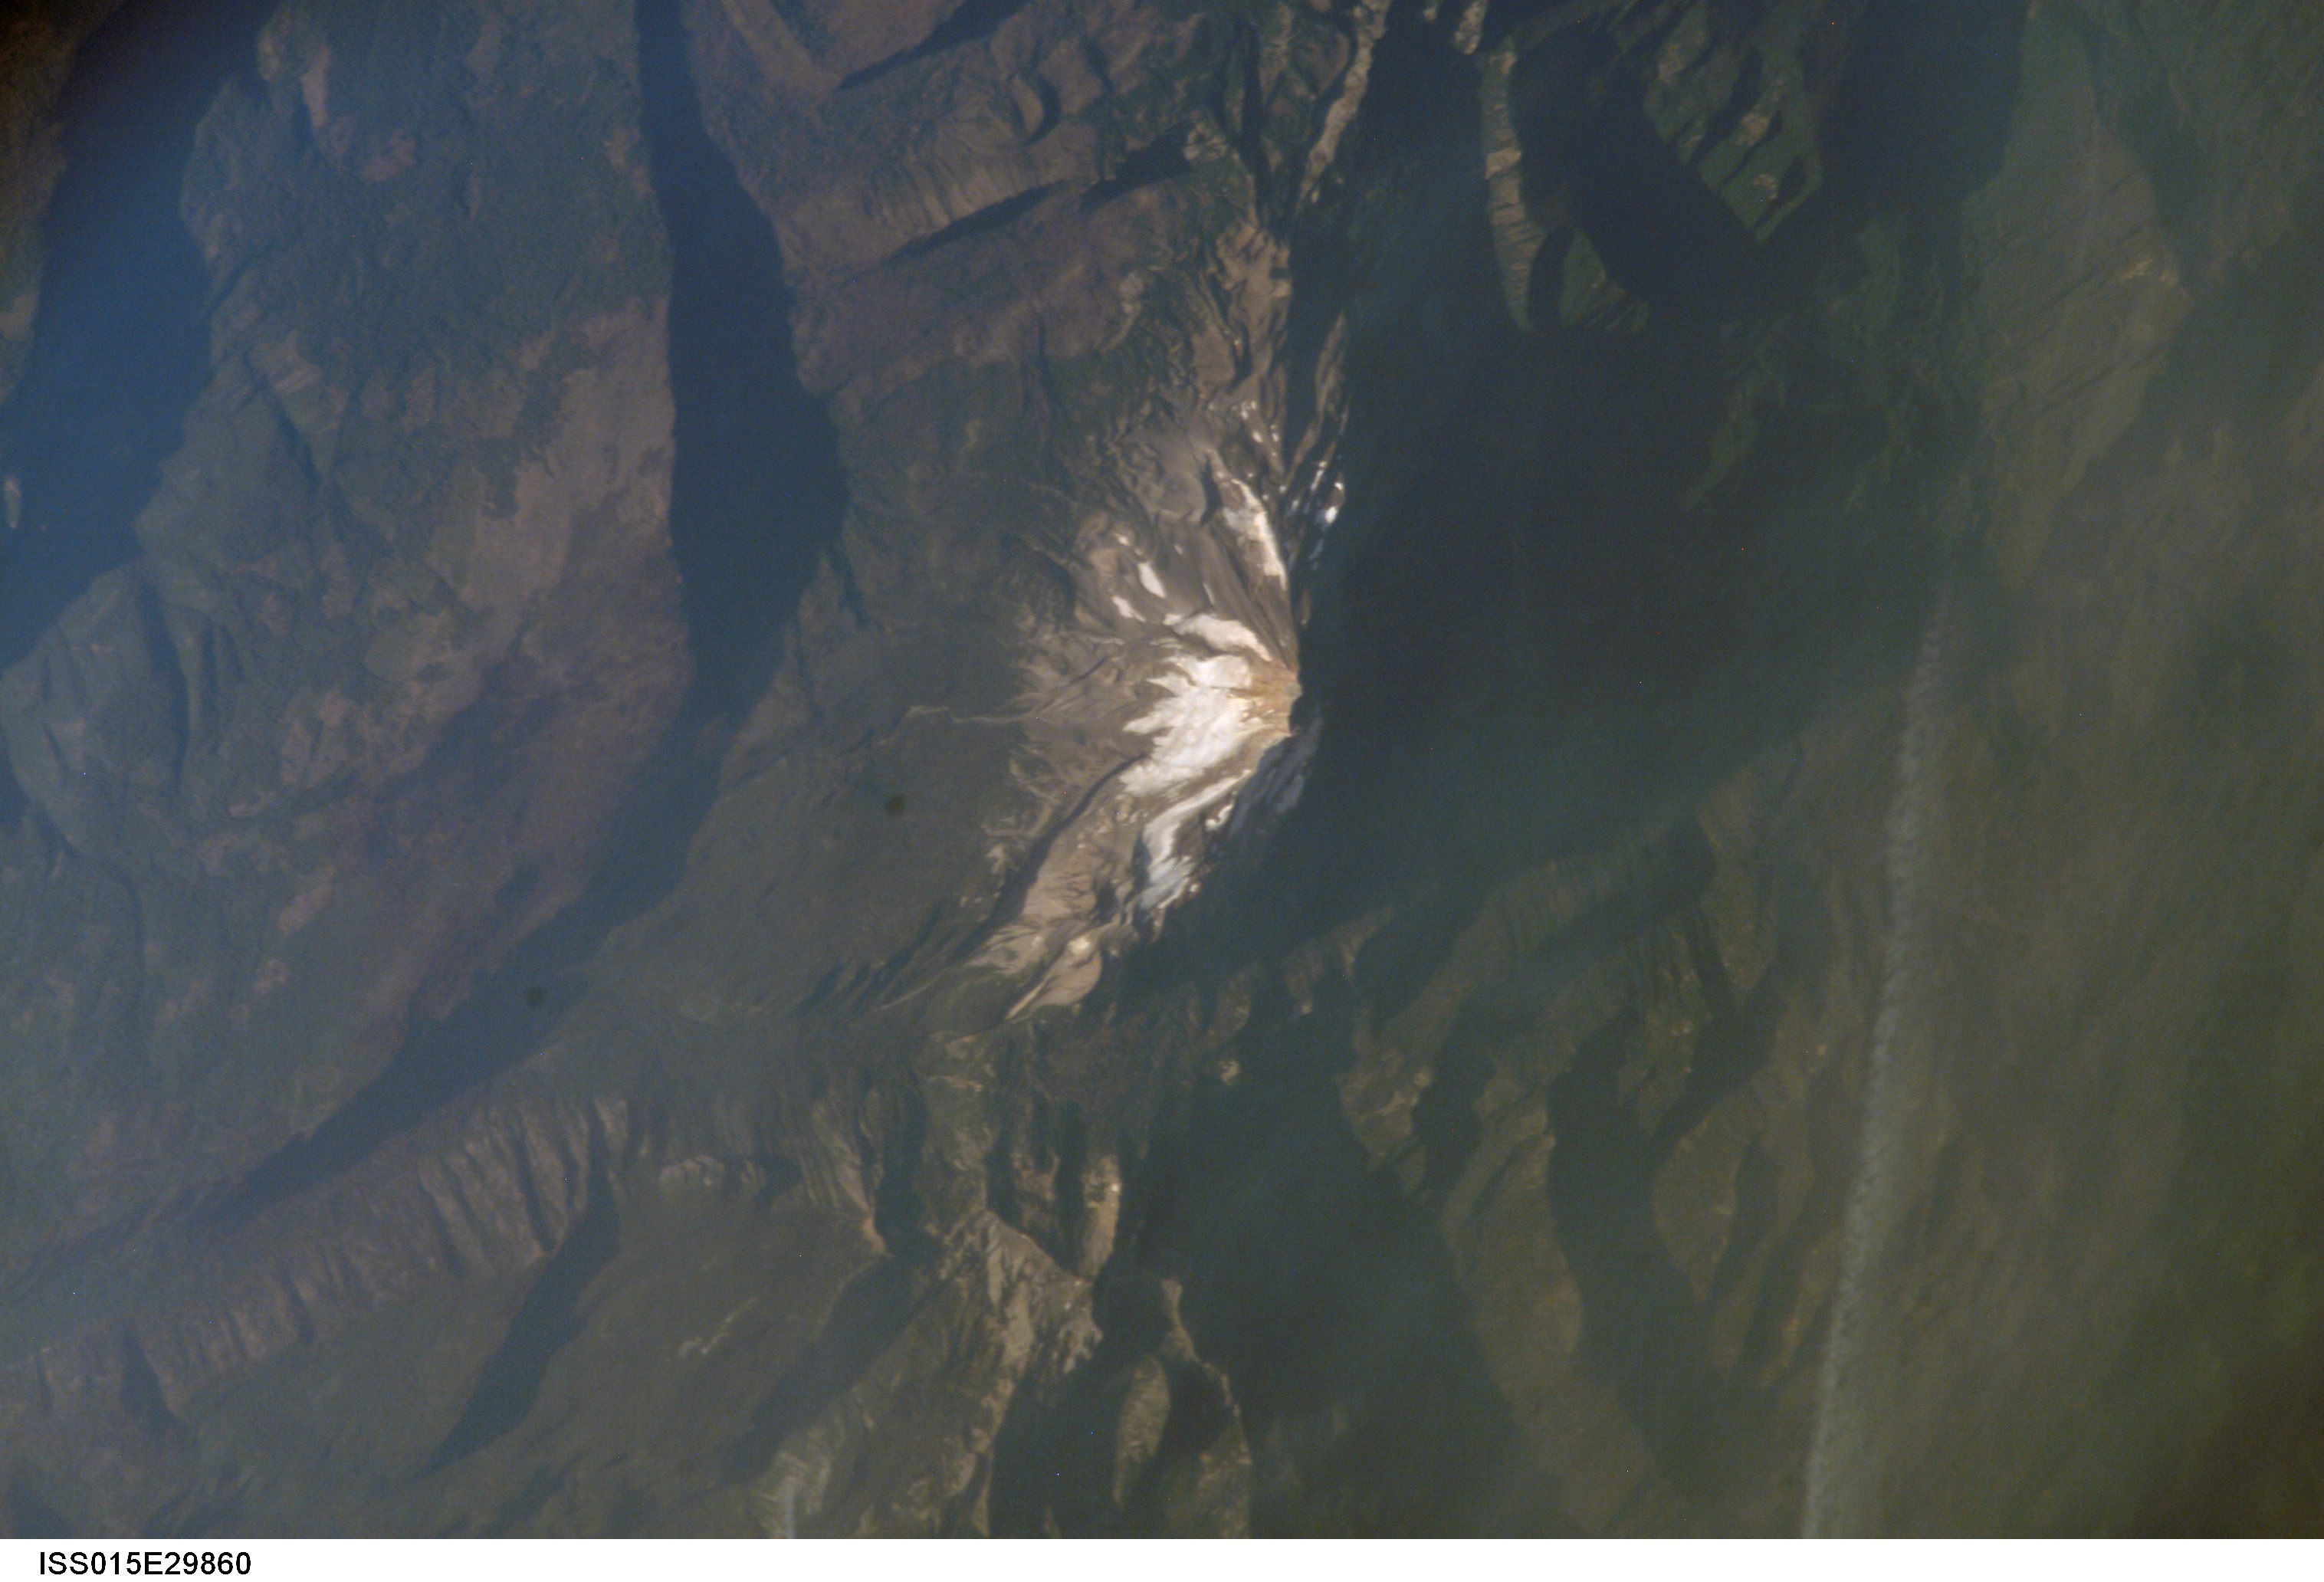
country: USA-OREGON
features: MT. JEFFERSON, FOR., CONTRAIL
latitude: 44.7
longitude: -121.8
